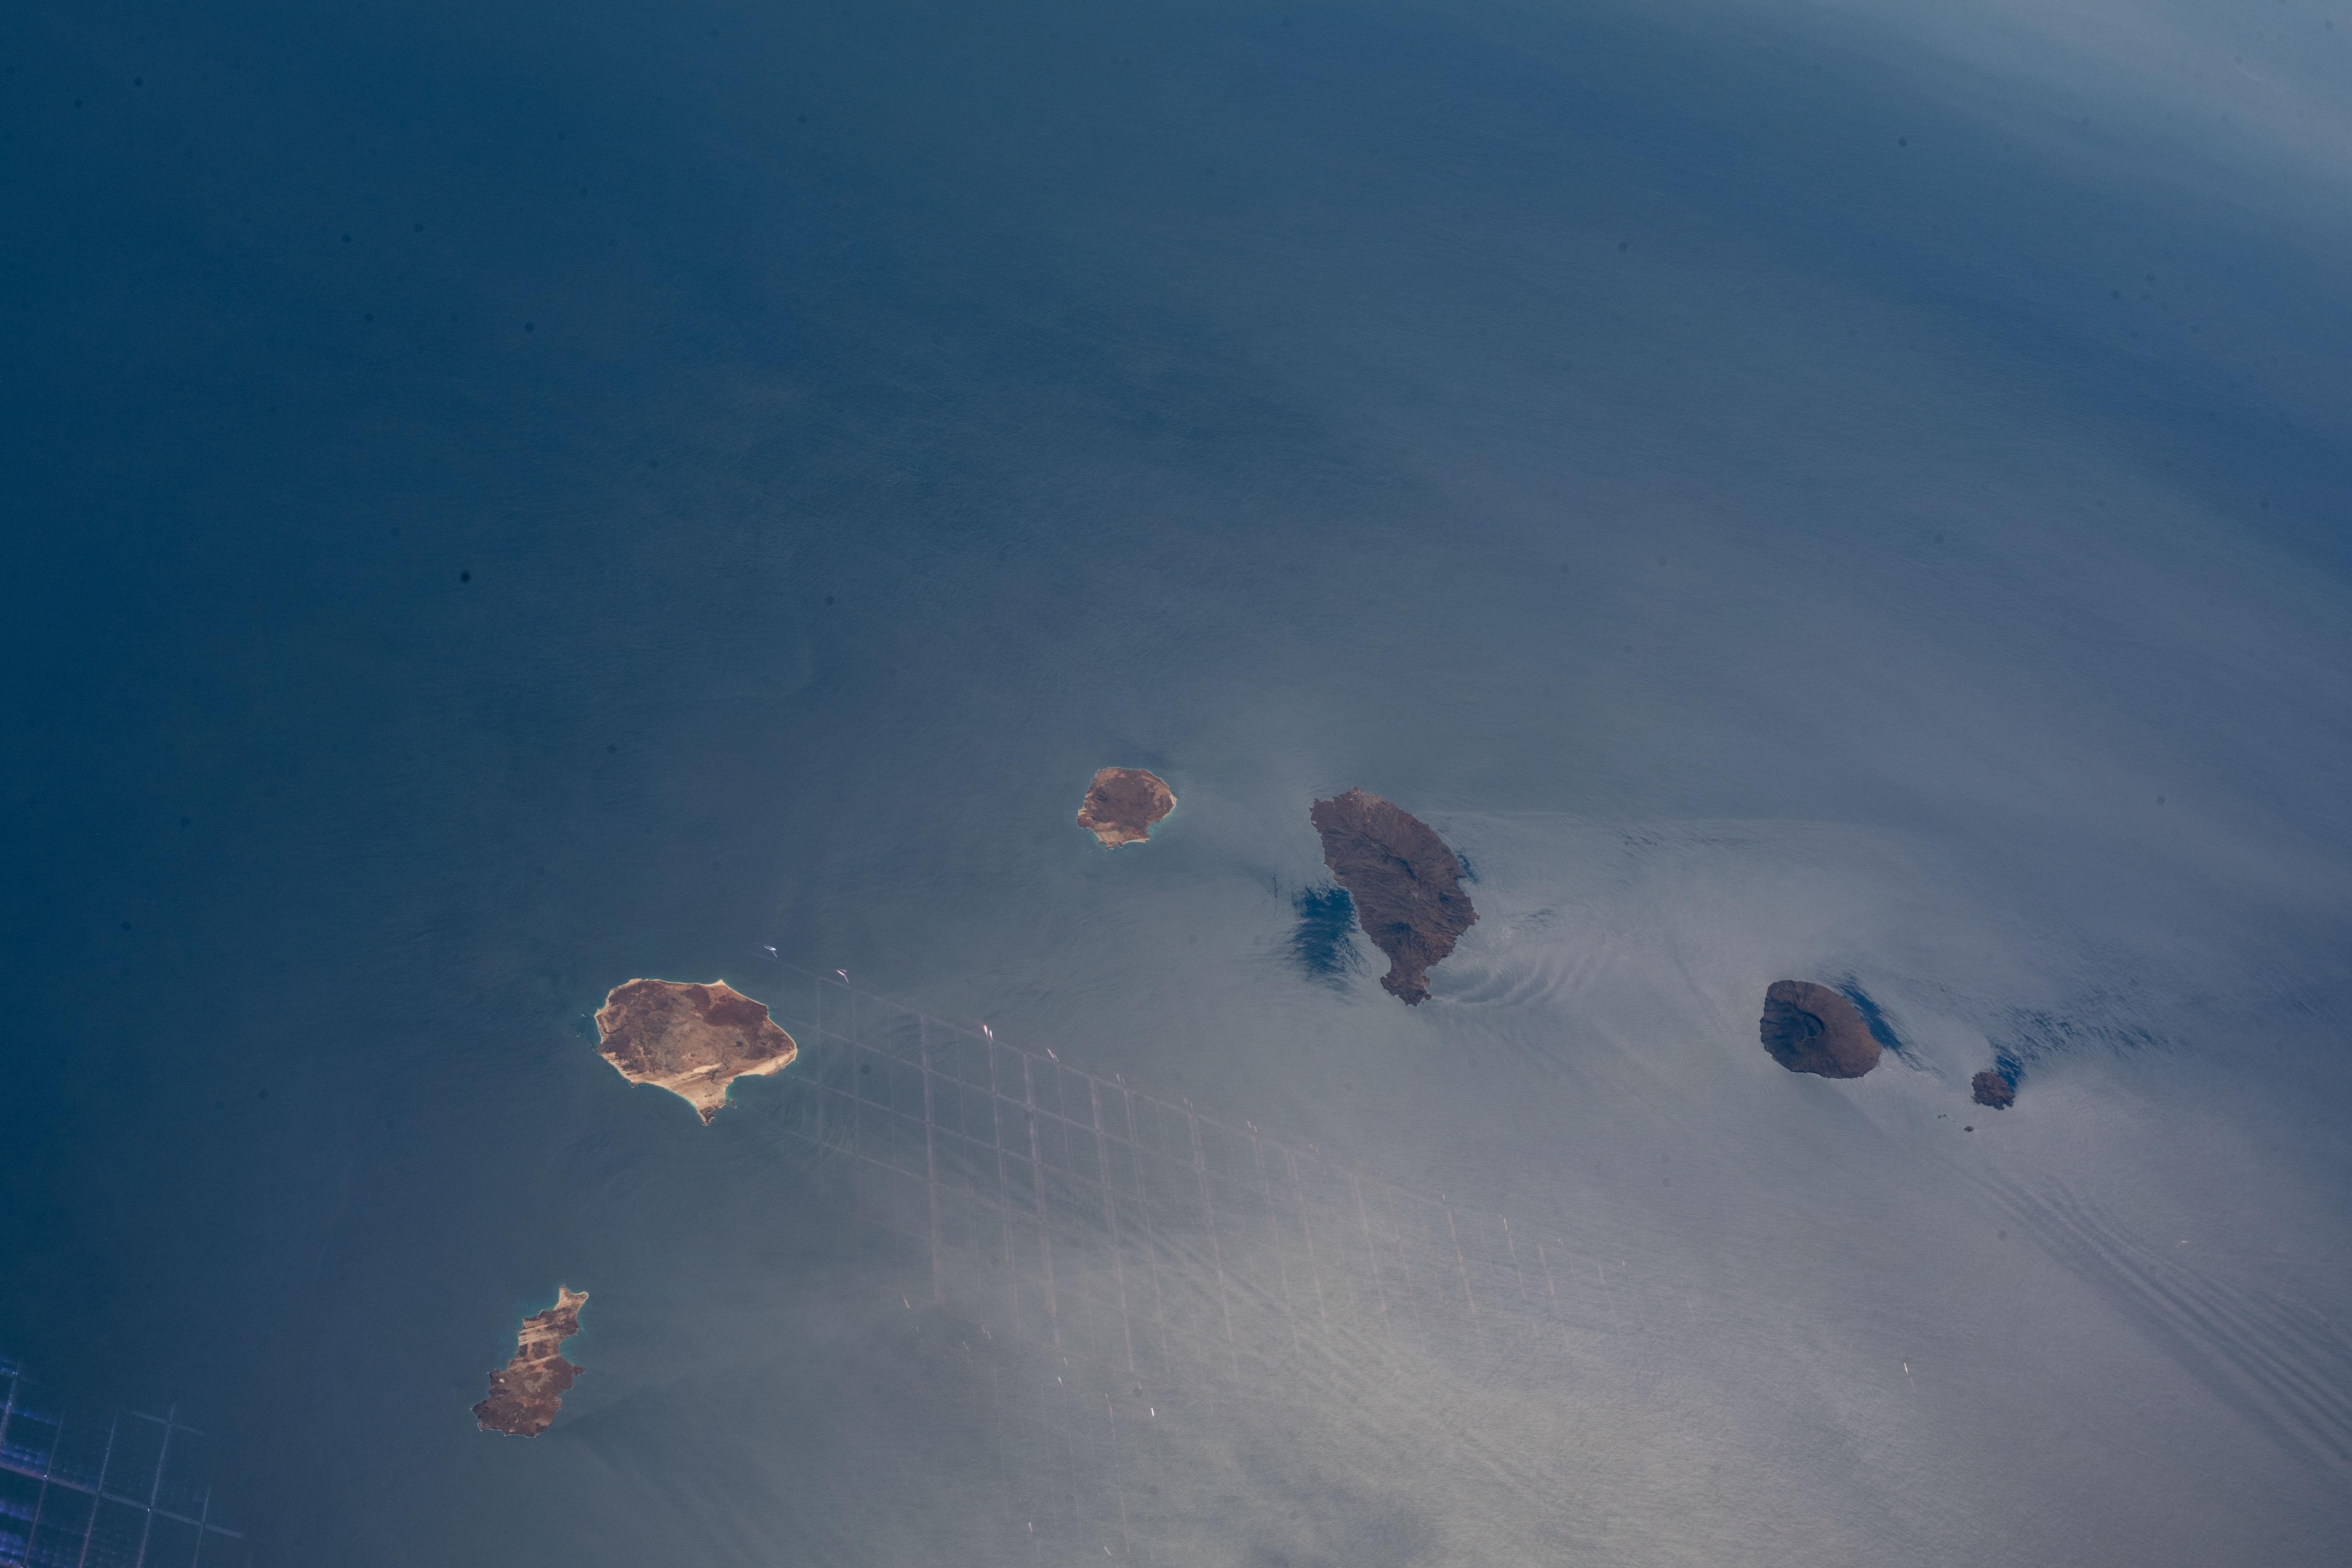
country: CAPE VERDE ISLANDS
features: CAPE VERDE, ATLANTIC OCEAN
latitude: 15.0
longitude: -23.0
